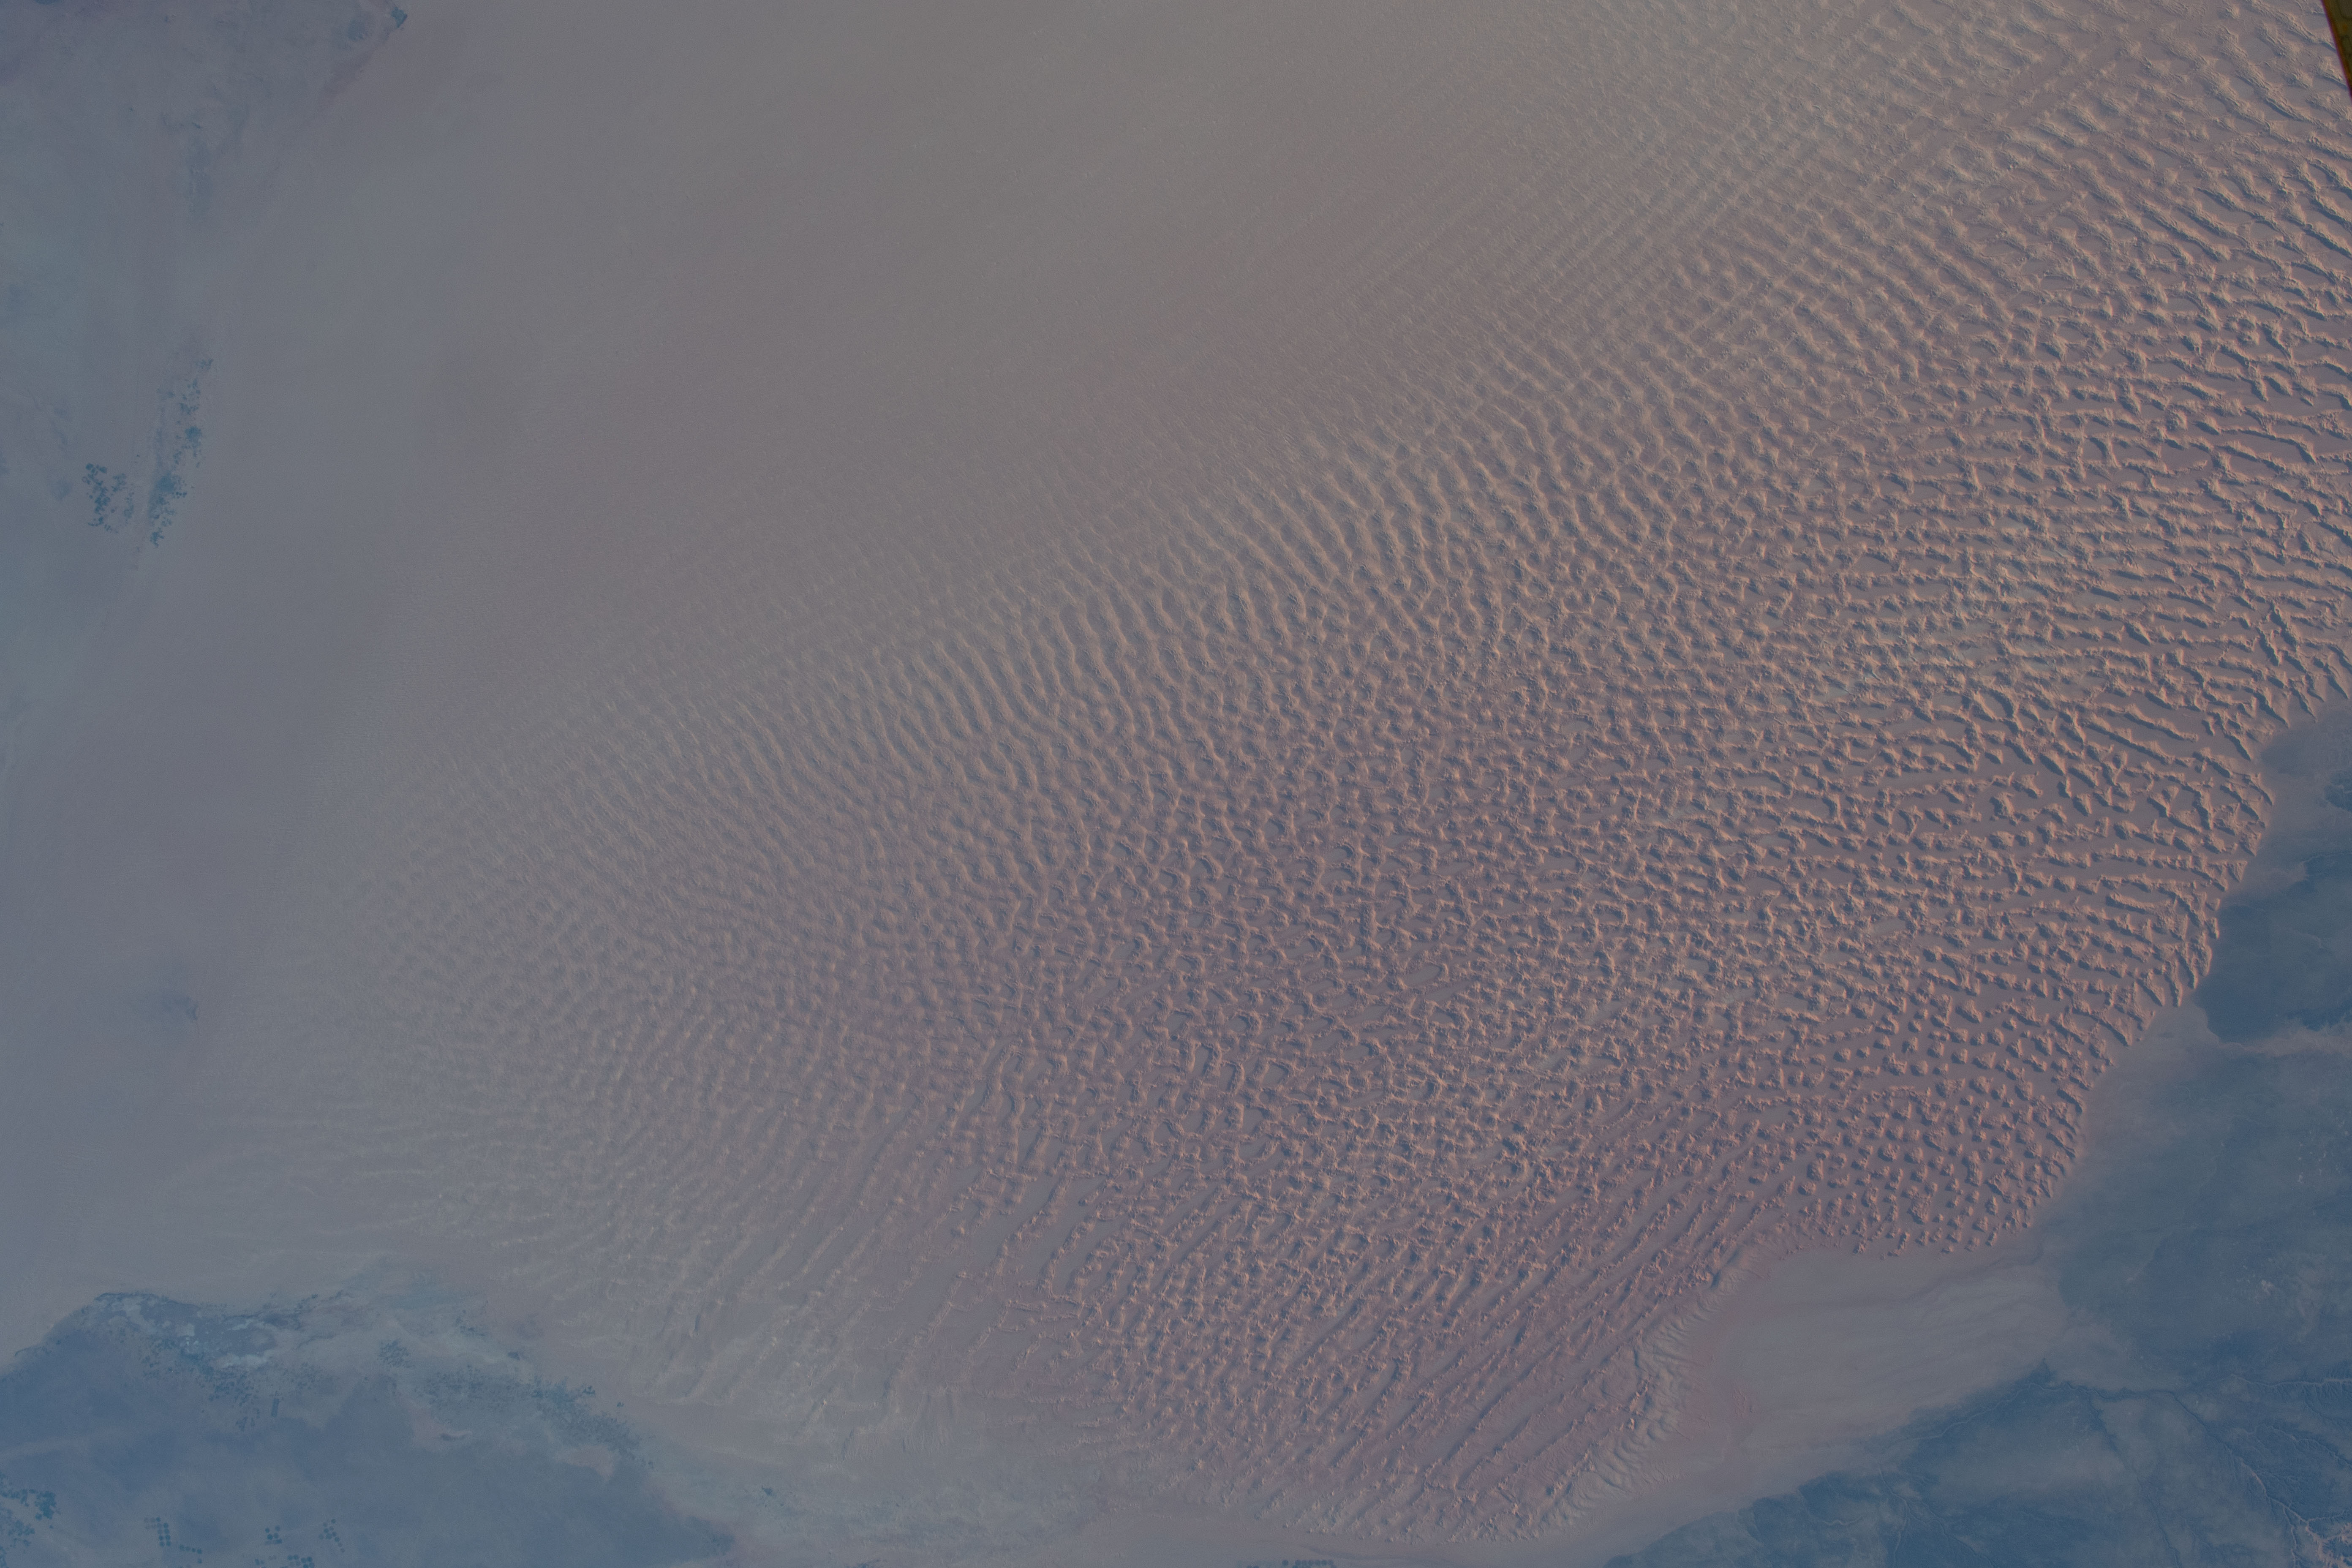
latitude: 24.5
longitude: 13.0
